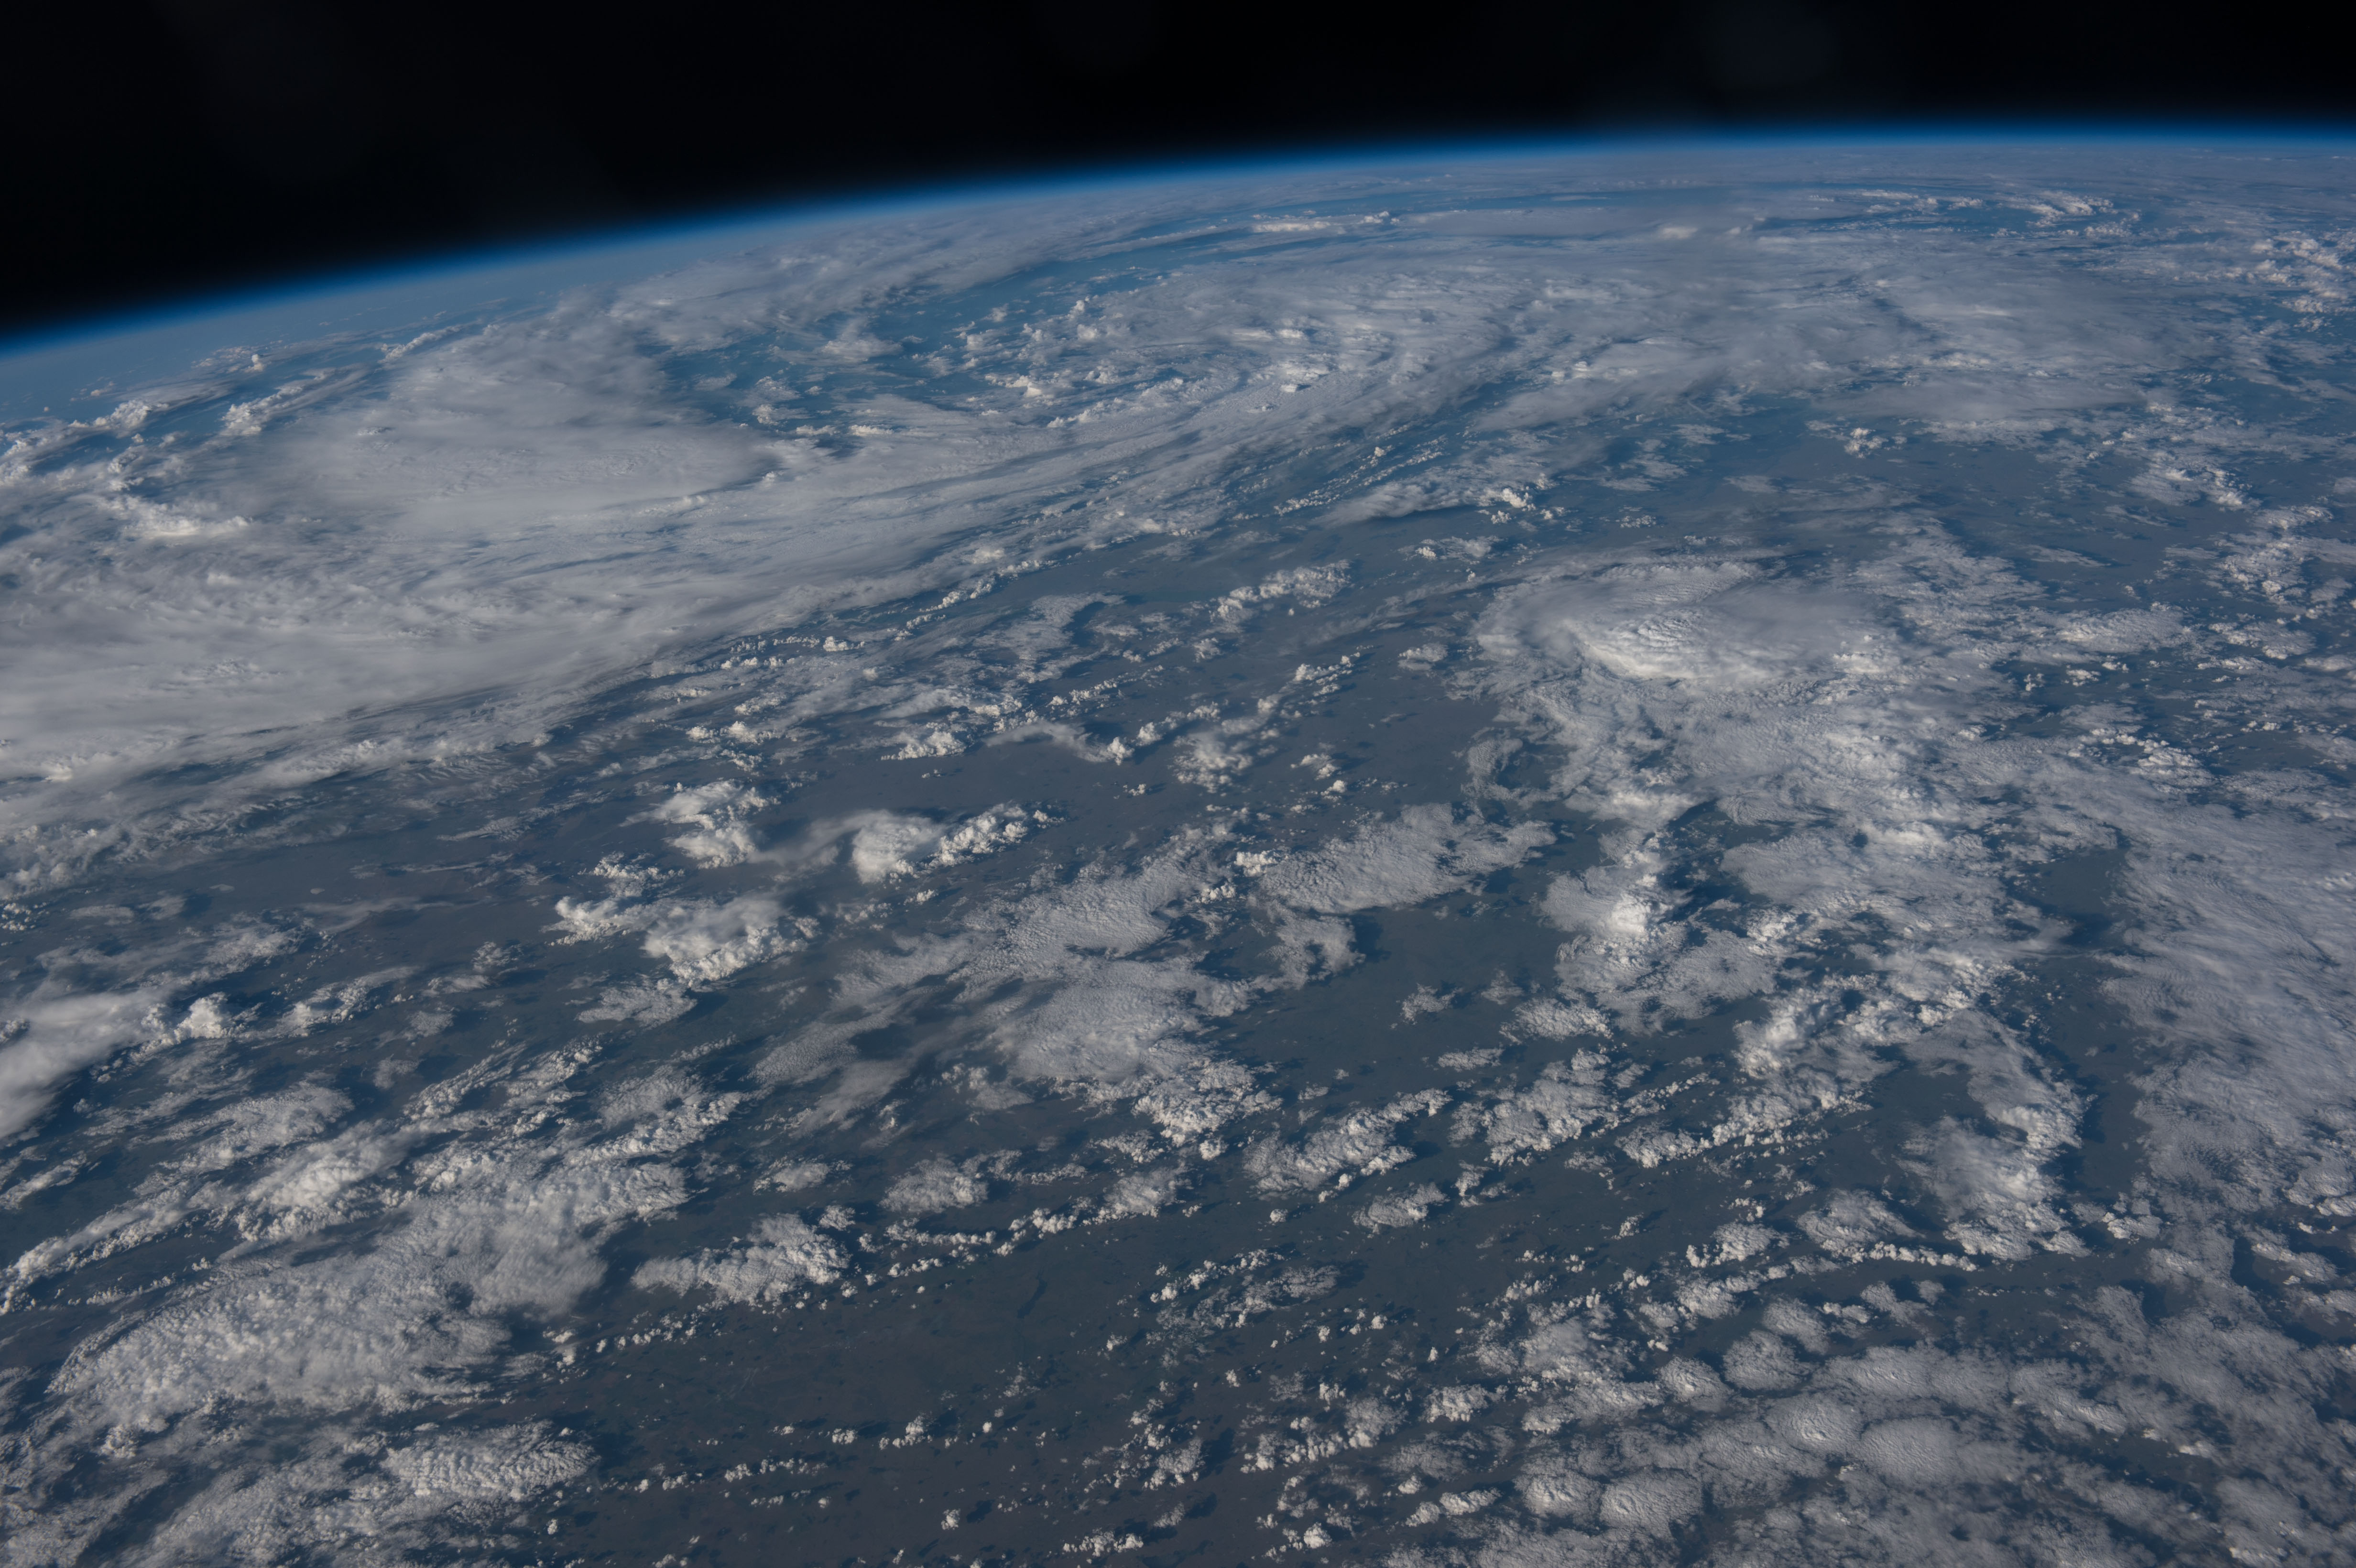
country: KAZAKHSTAN
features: SHAKHTINSK, ATMOSPHERIC LIMB
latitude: 50.0
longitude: 74.5
